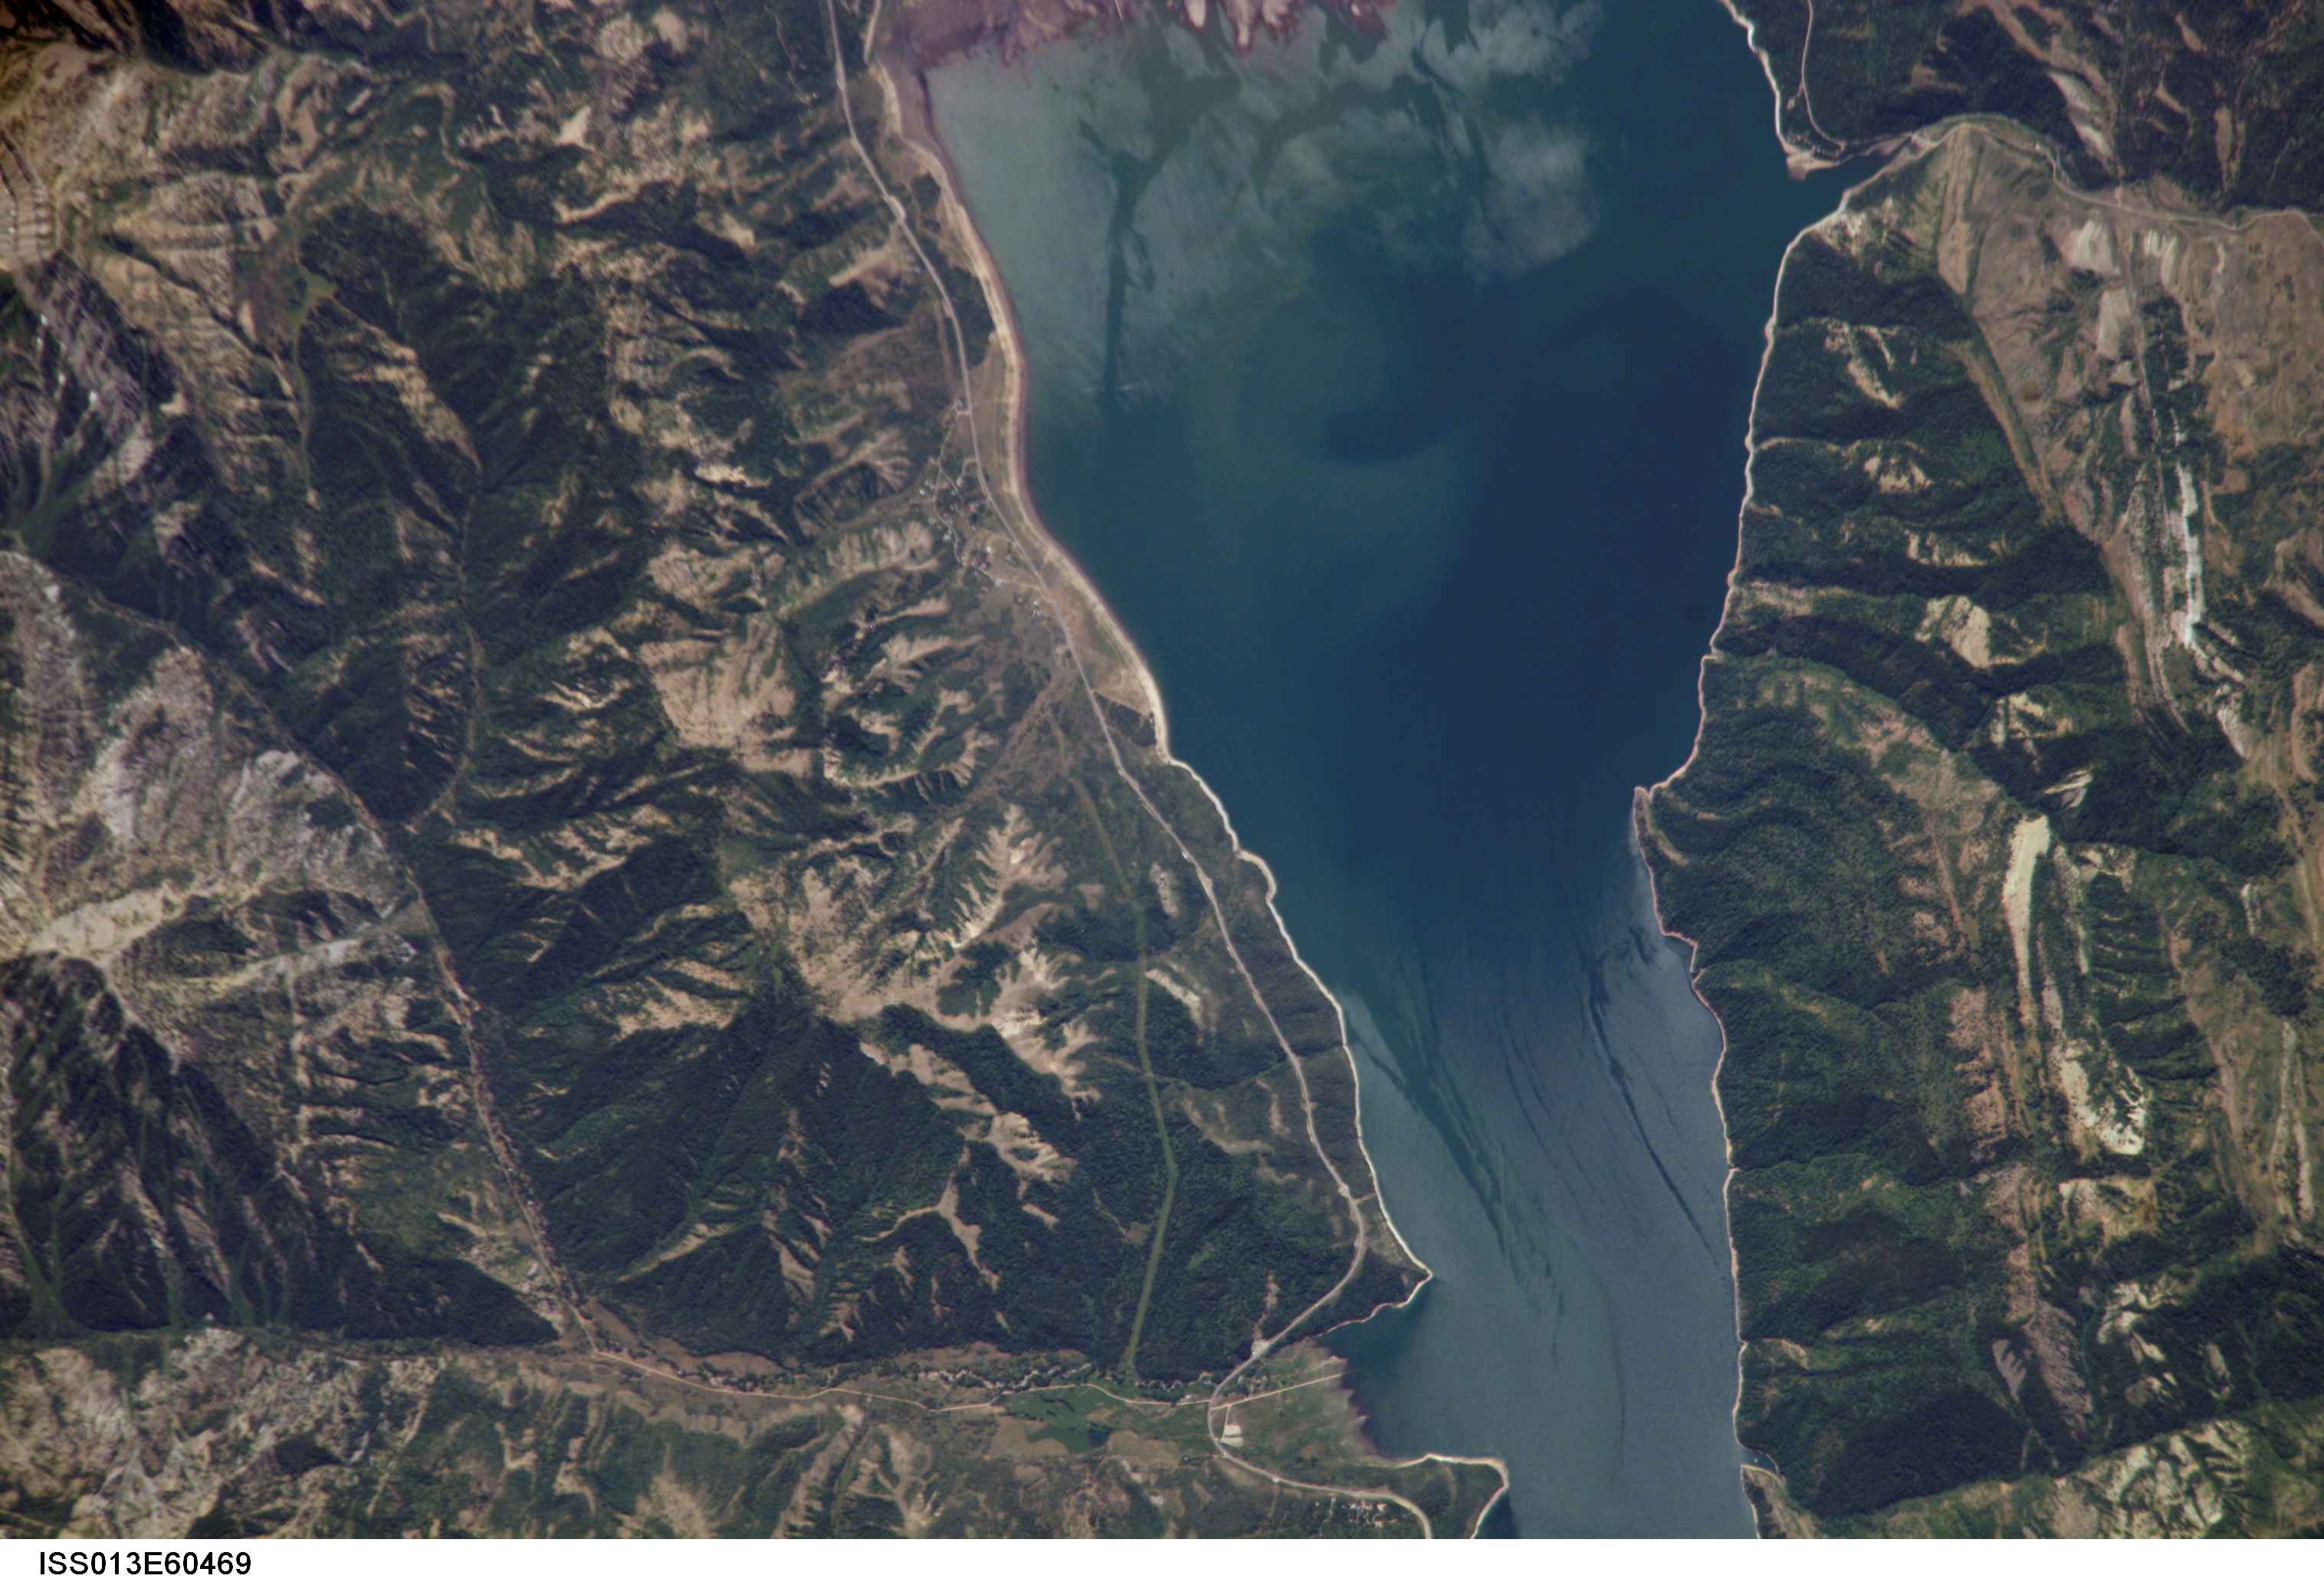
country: USA-IDAHO
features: PALISADES RES., ROADS, FOREST
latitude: 43.2
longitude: -111.1
